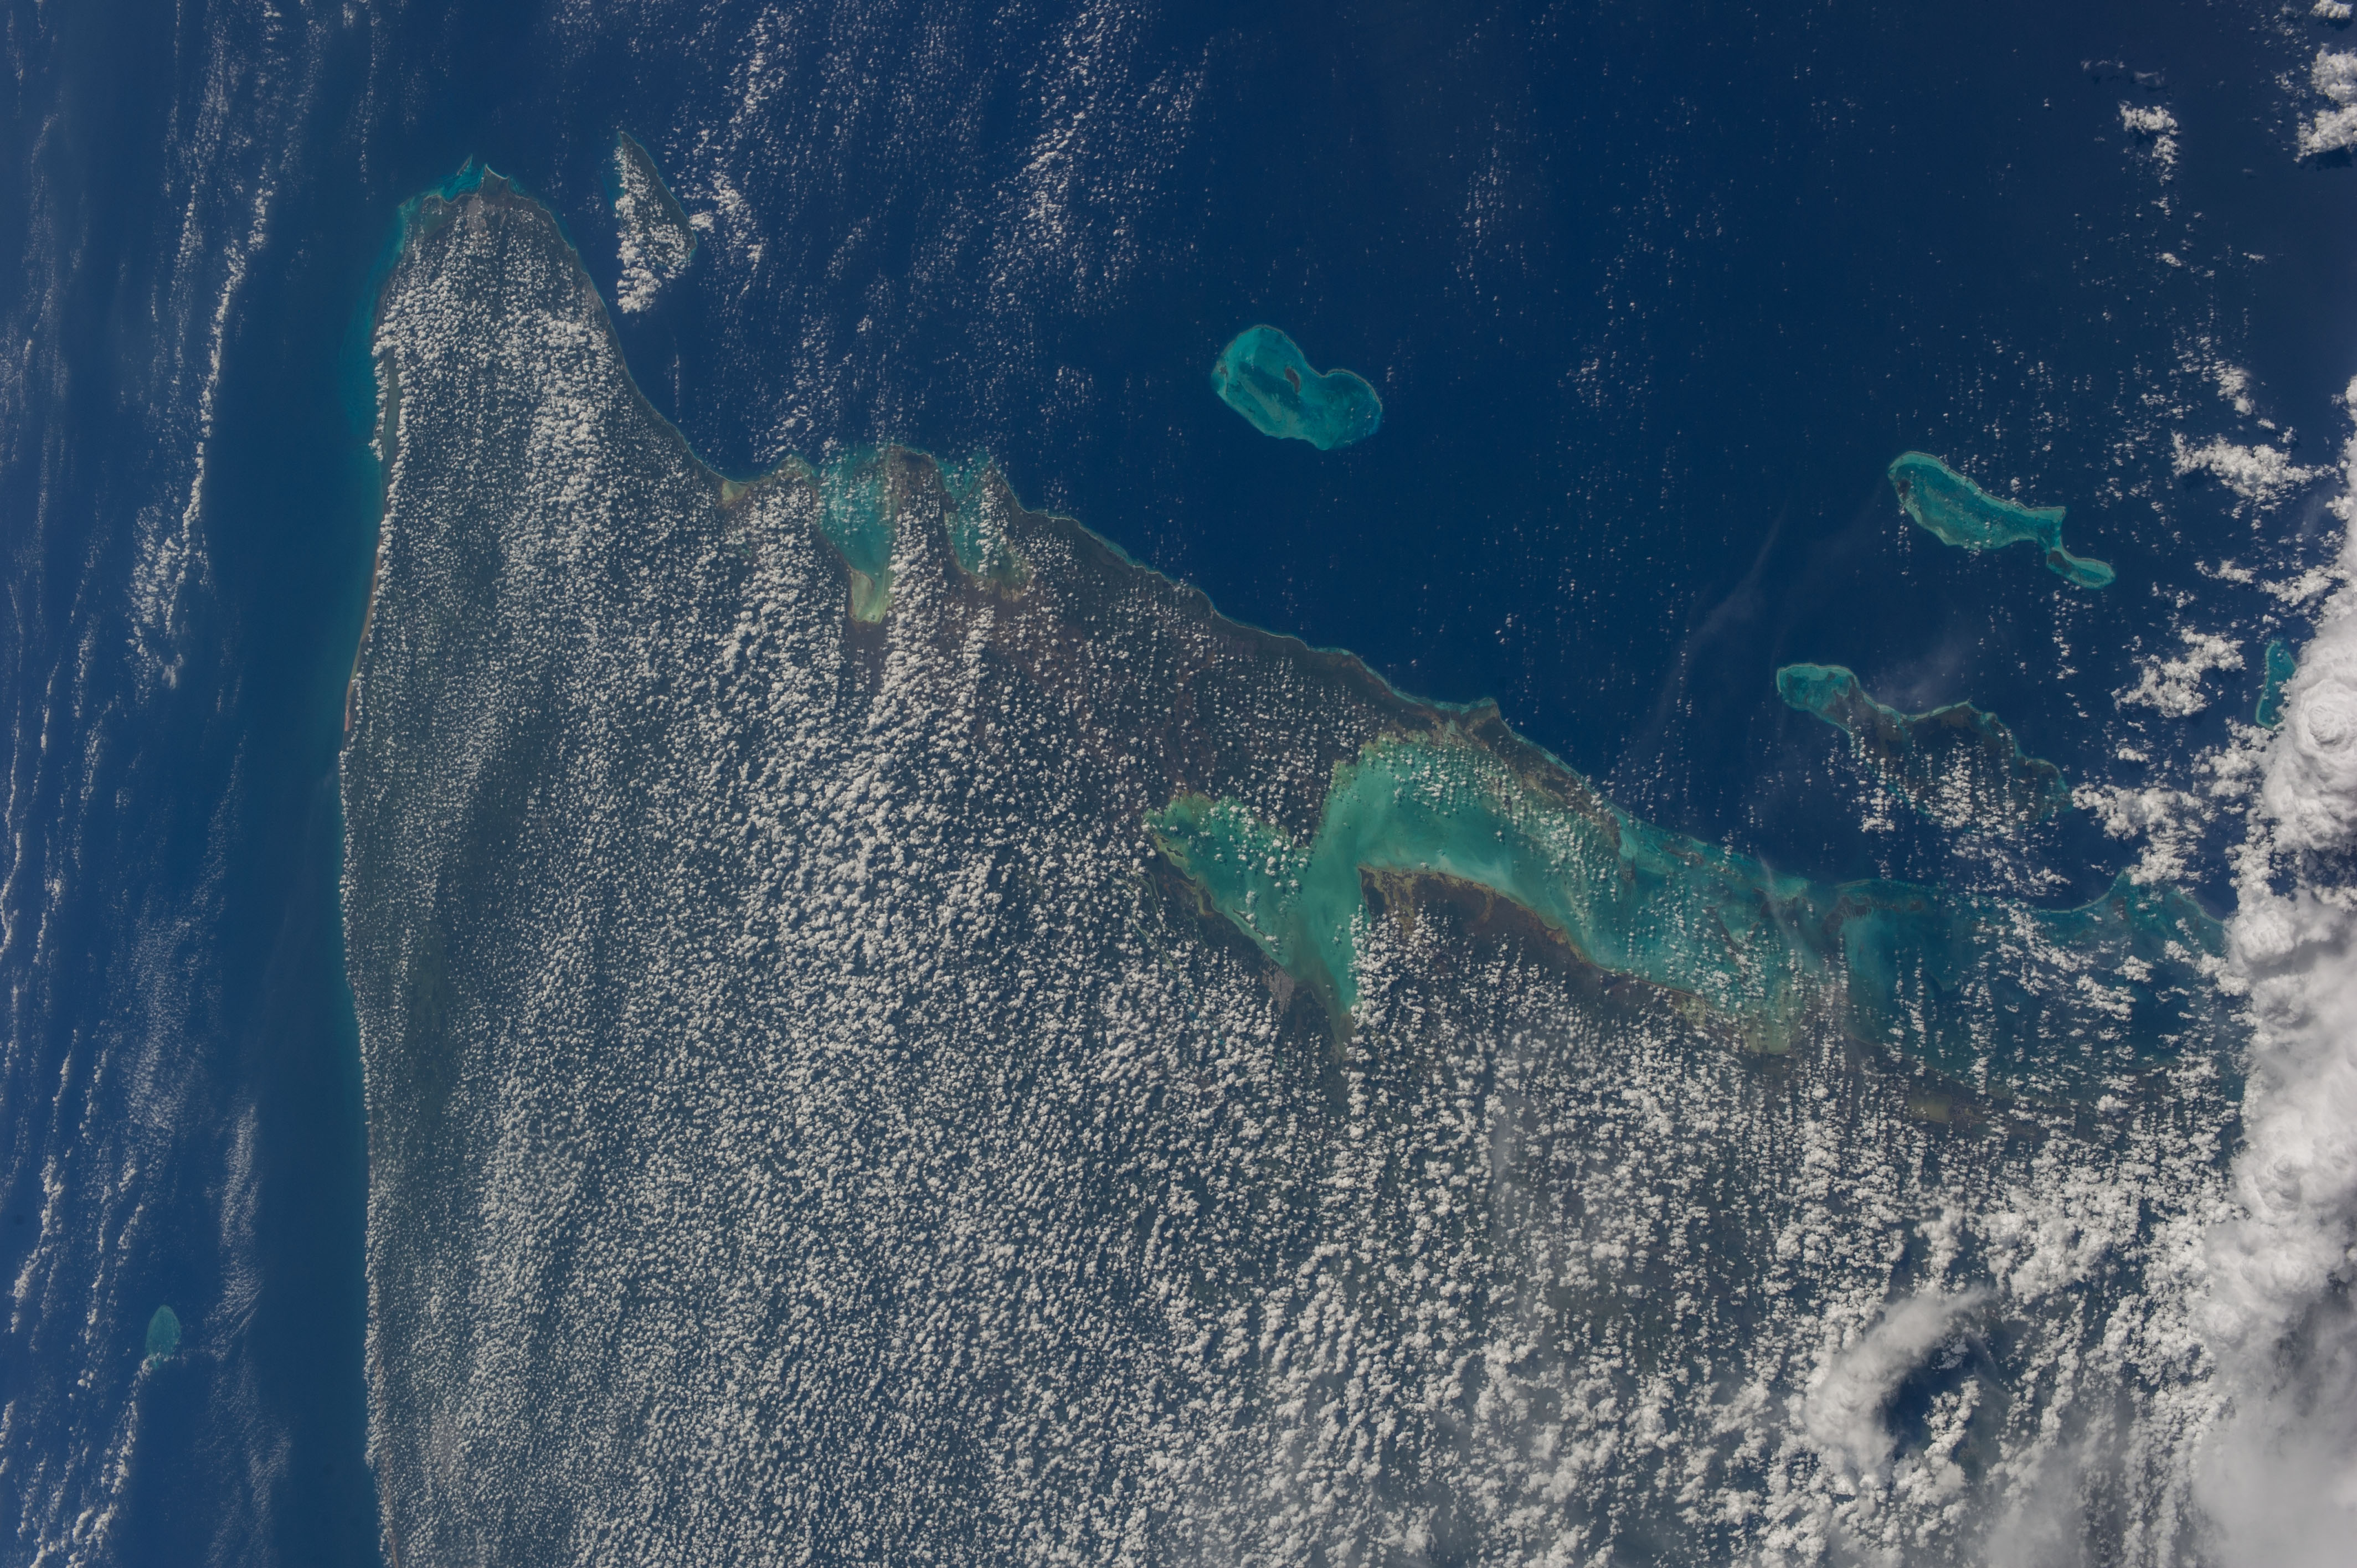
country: MEXICO
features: BELIZE BARRIER REEF, YUCATAN PEN., COZUMEL I., BANCHO CHINCHORRO
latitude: 19.0
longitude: -88.0
